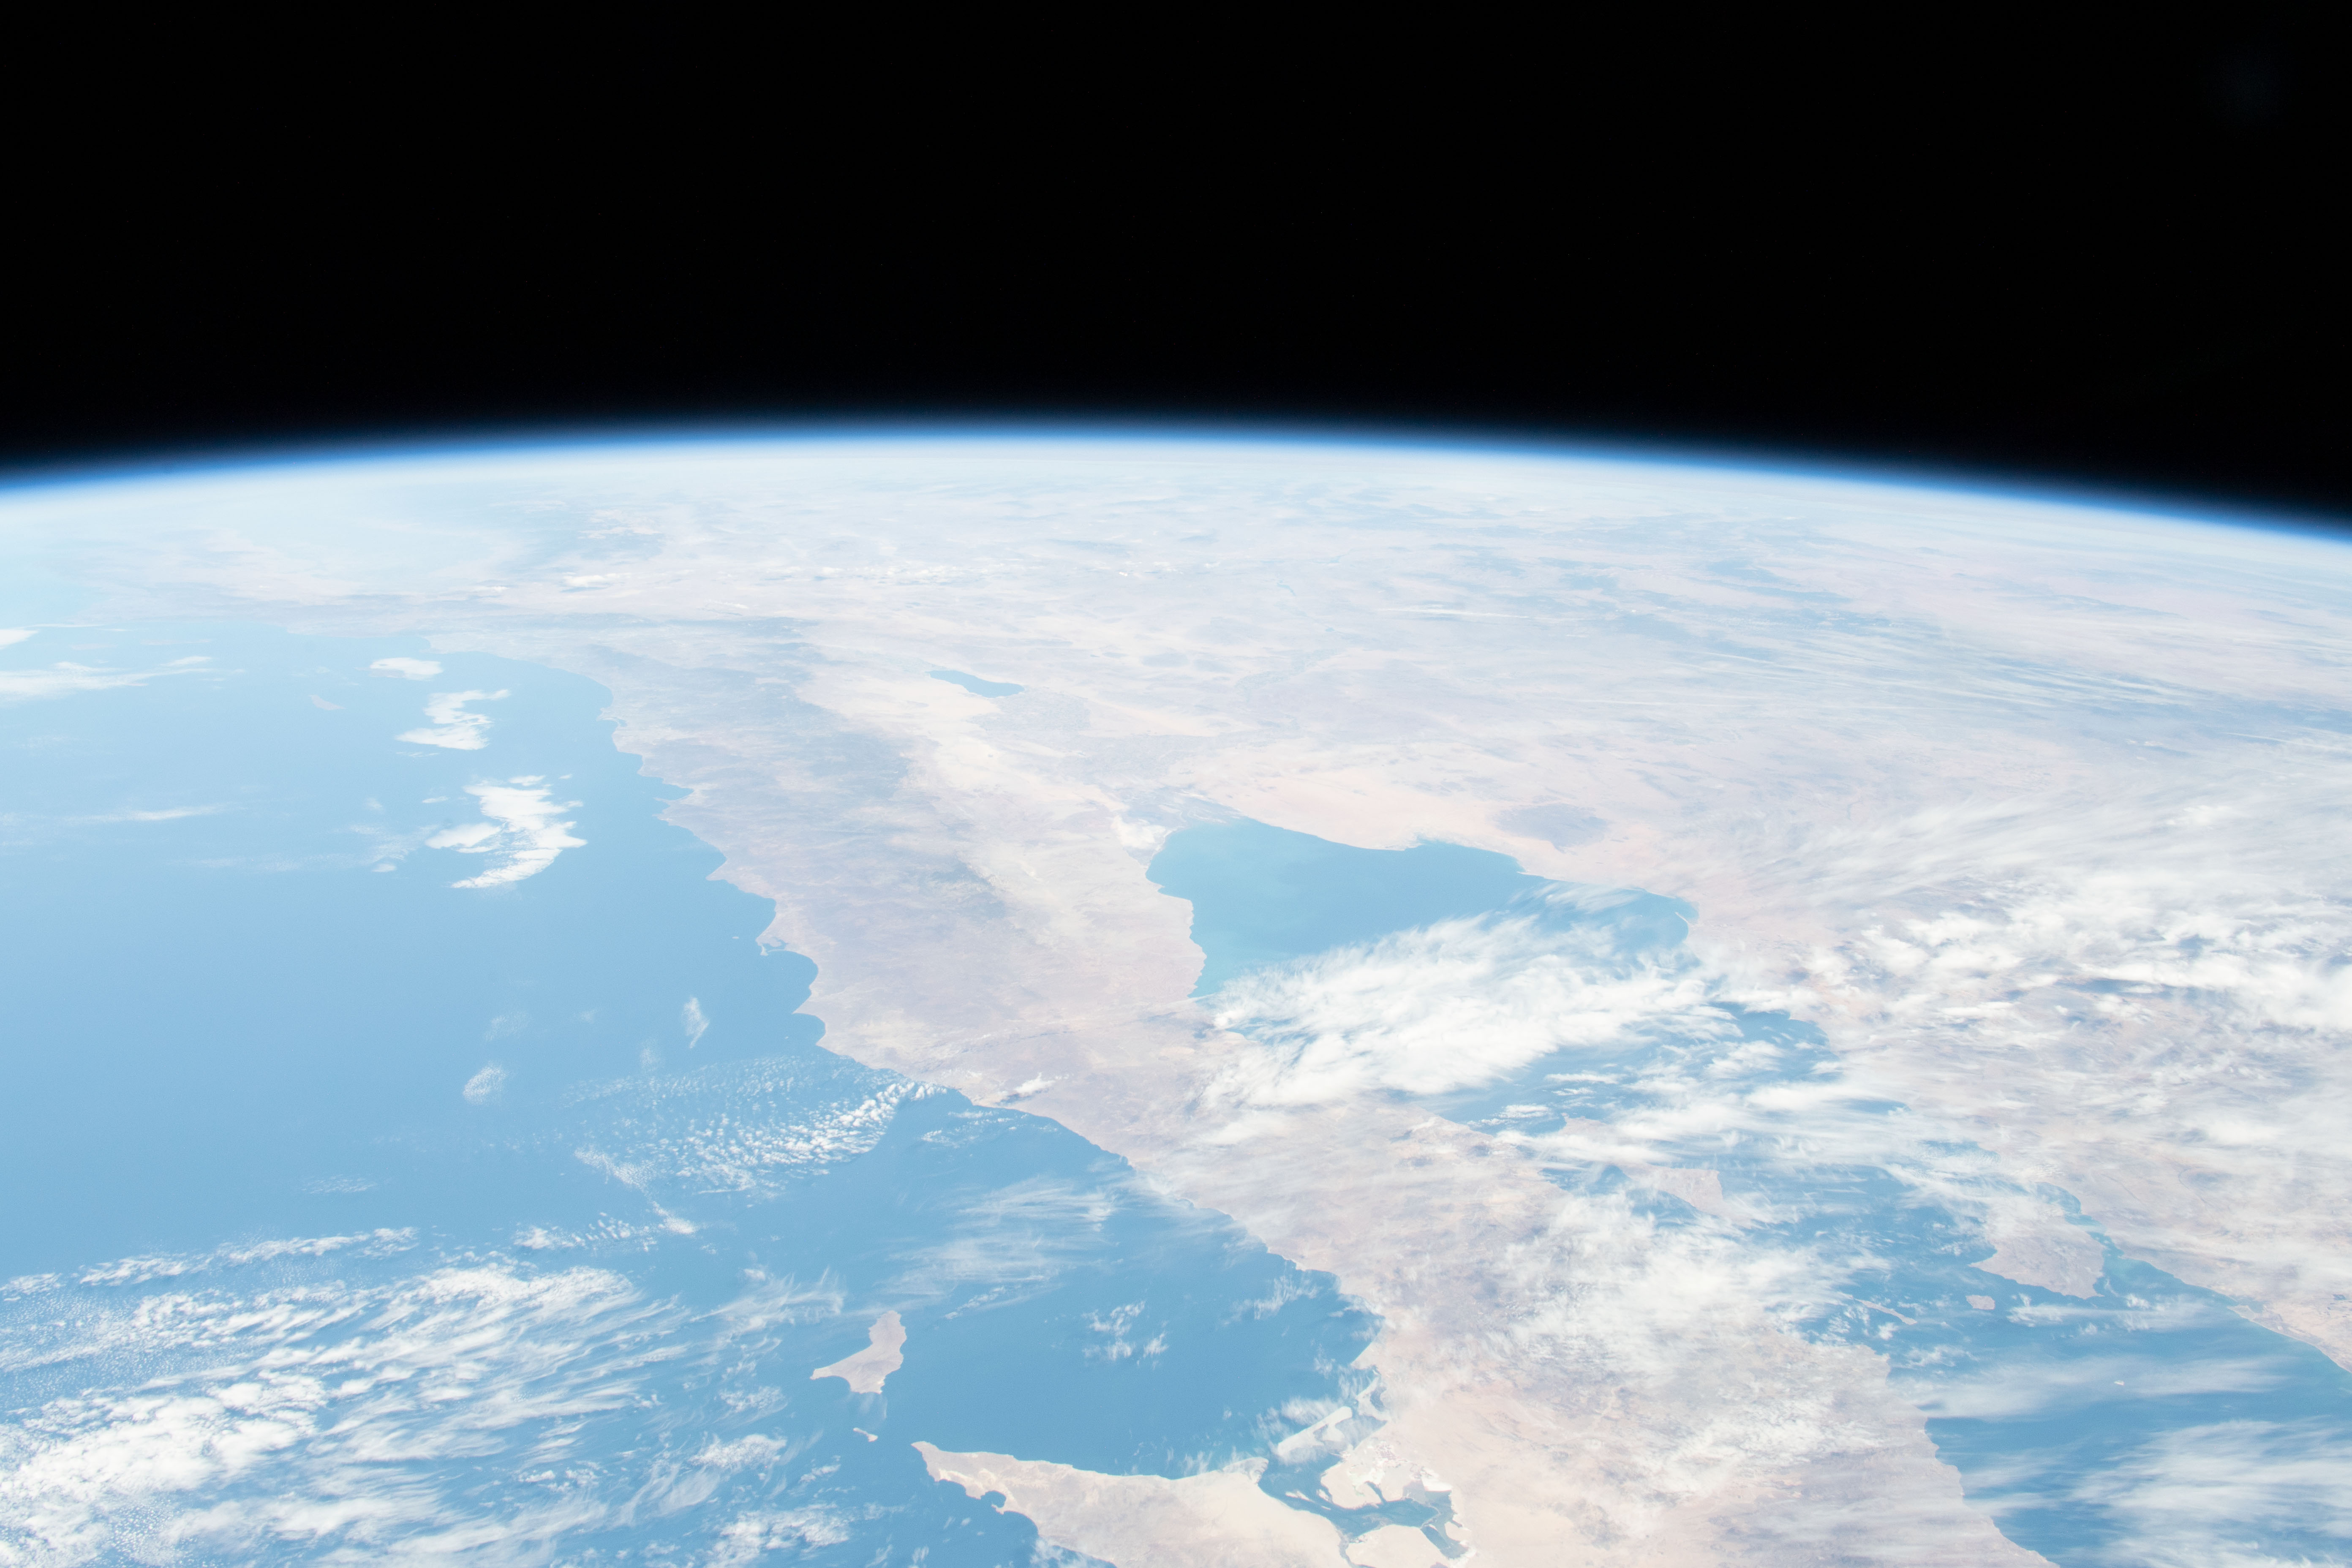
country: MEXICO
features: BAJA CALIFORNIA SUR, GULF OF CALIFORNIA, WAGNER BASIN, ASLA CEDROS
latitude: 31.5
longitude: -114.5
